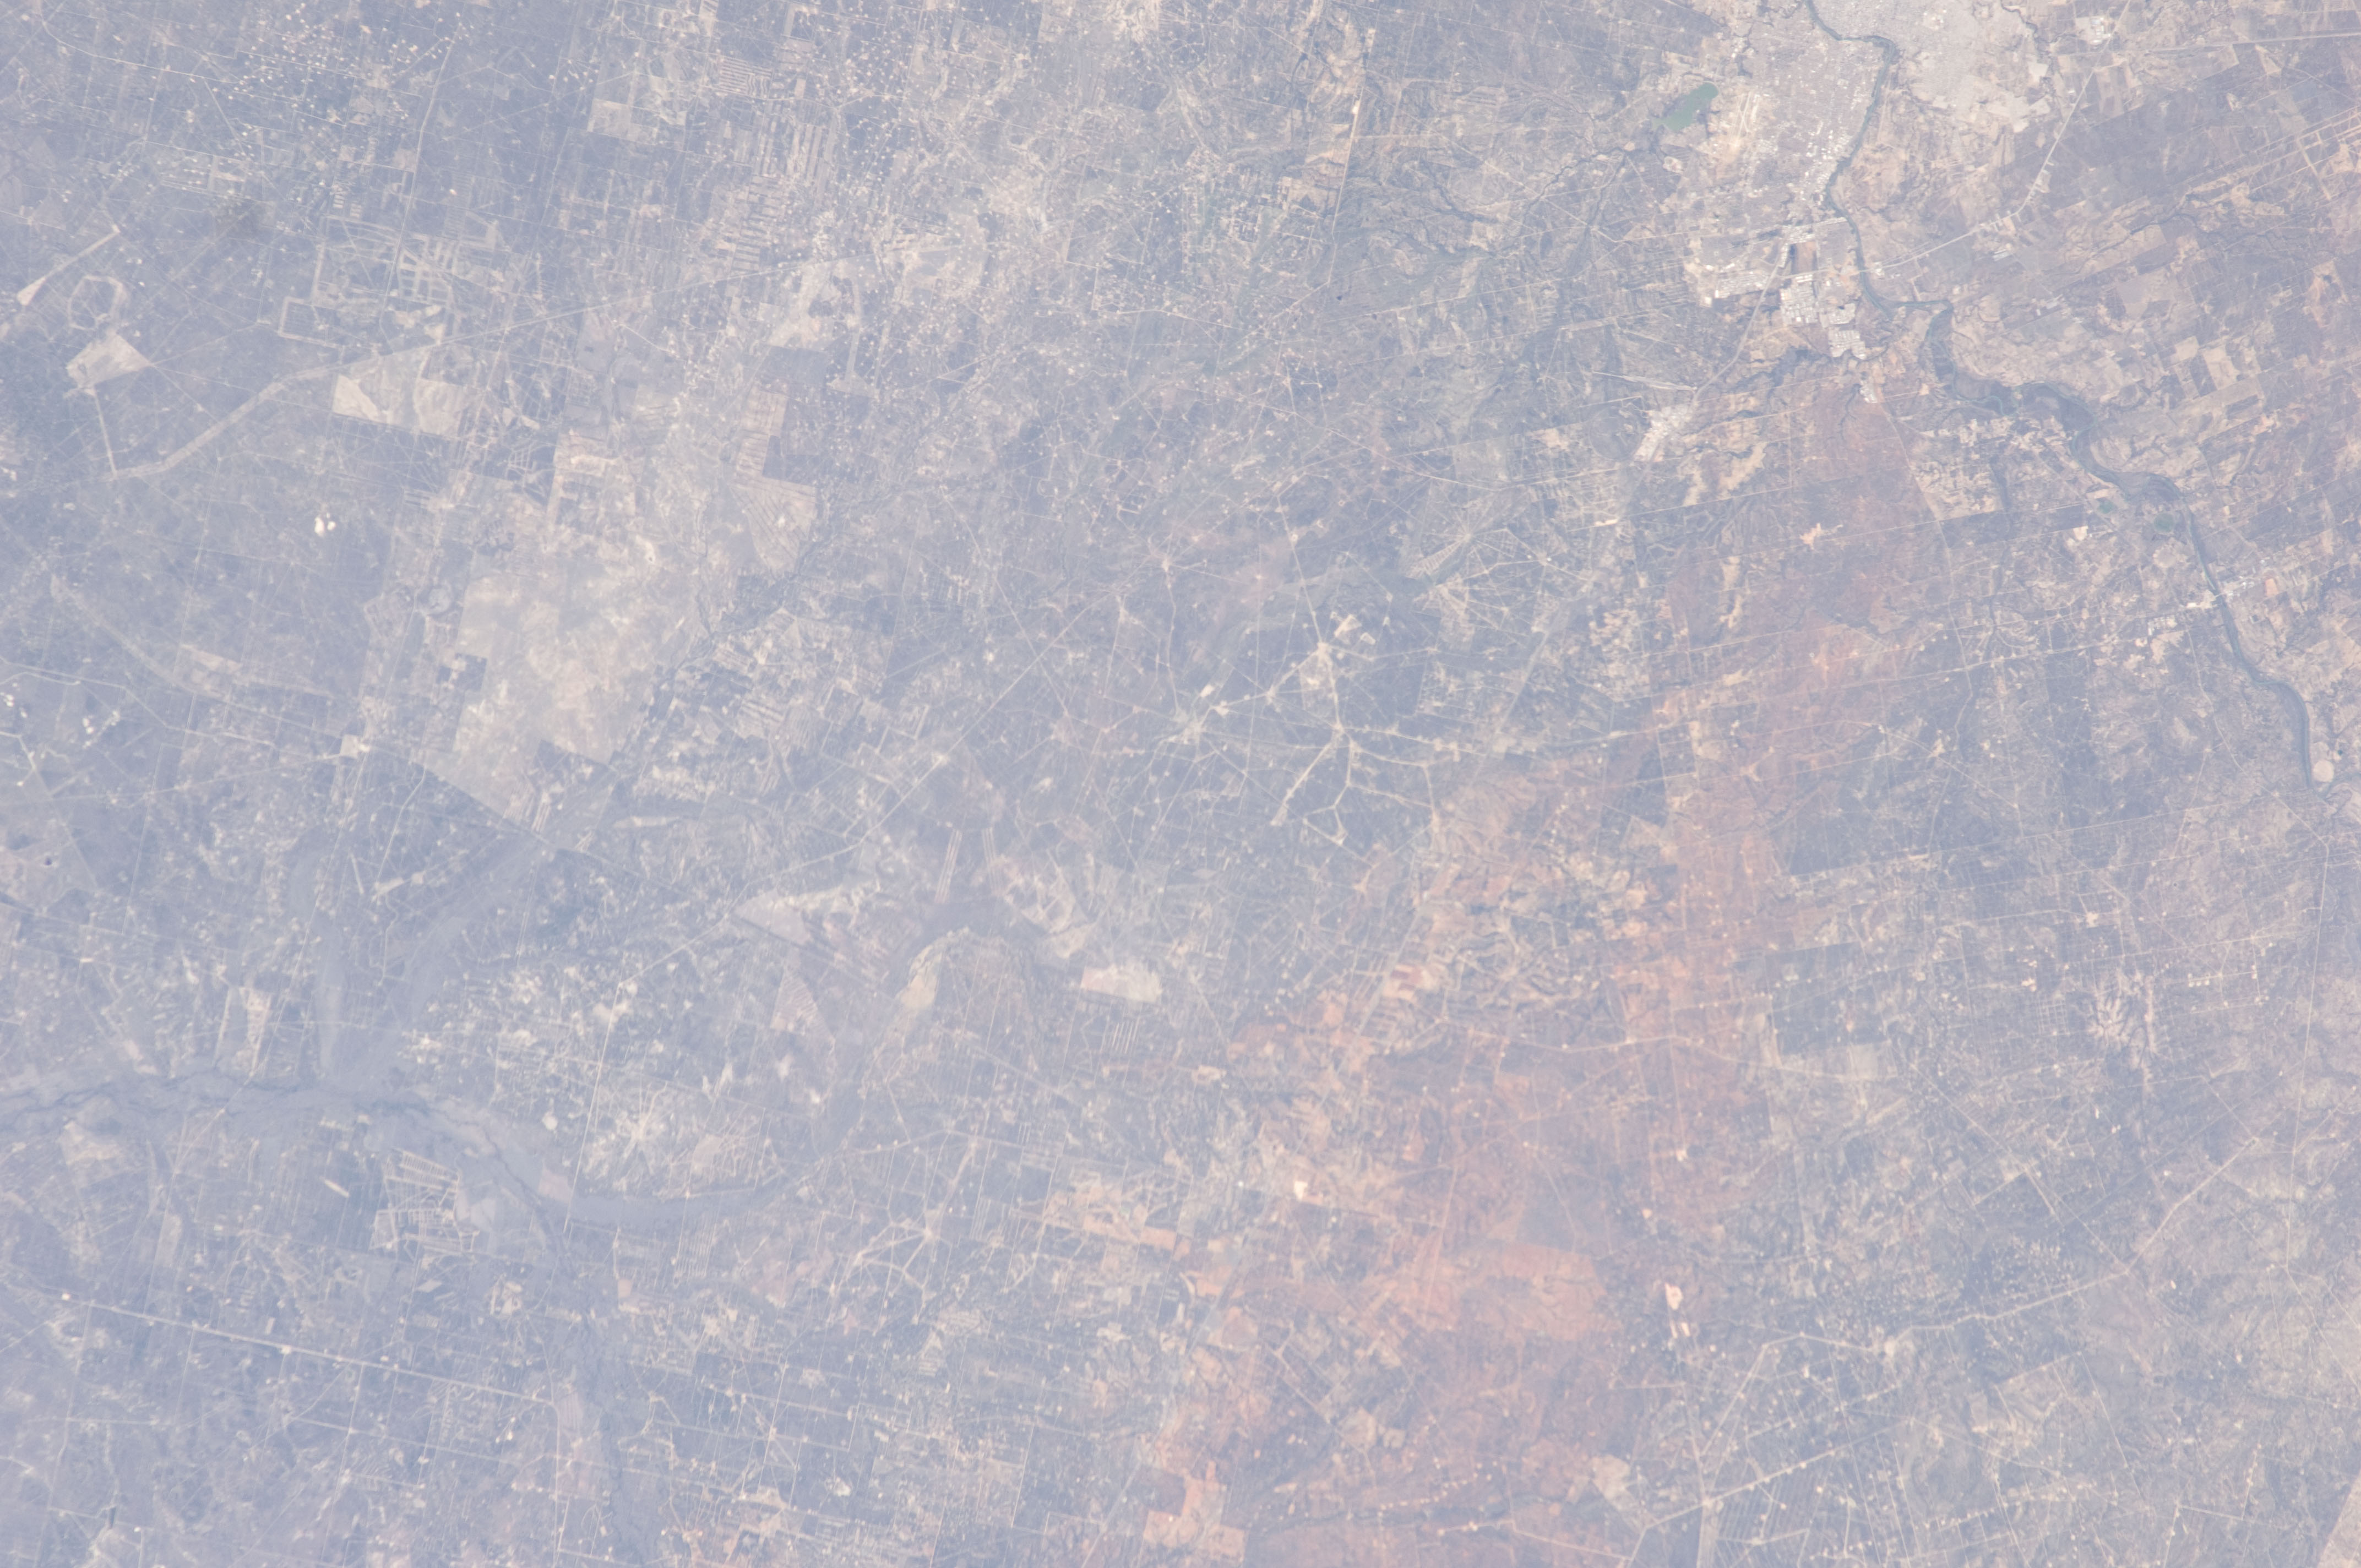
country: USA-TEXAS
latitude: 27.9
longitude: -99.2
